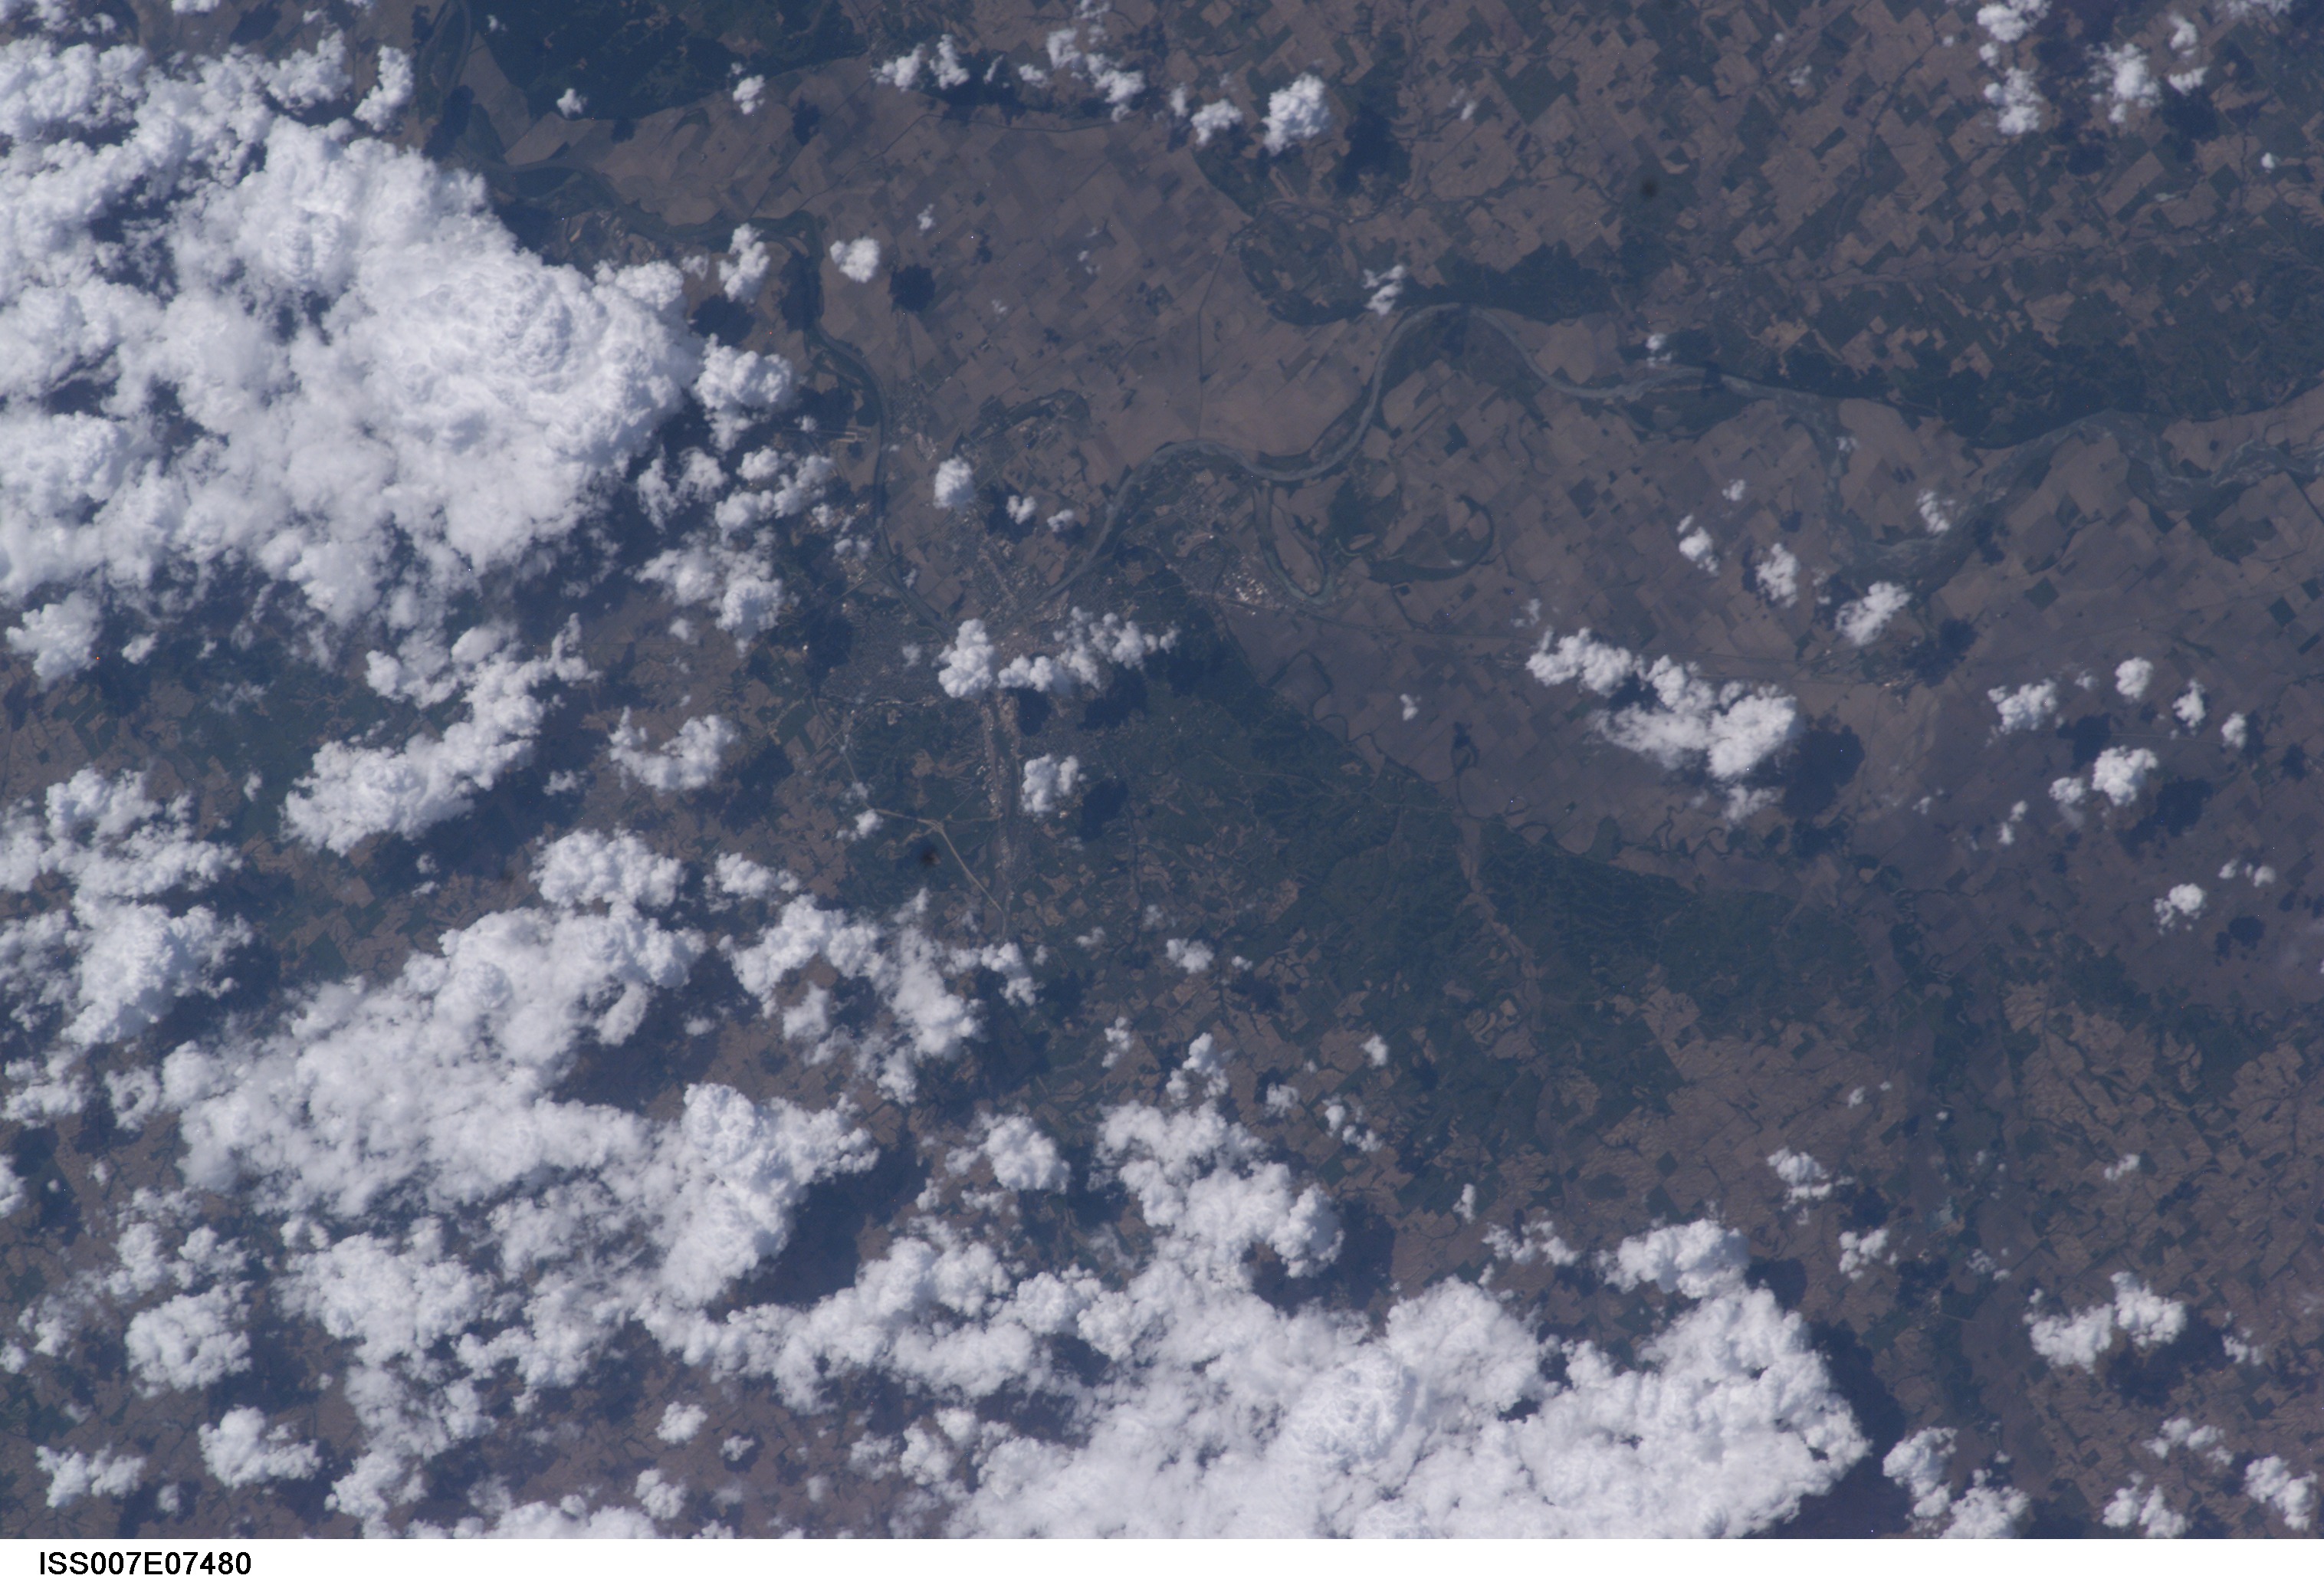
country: USA-NEBRASKA
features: MISSOURI RIVER, SIOUX CITY, AGR.
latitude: 42.5
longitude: -96.5
